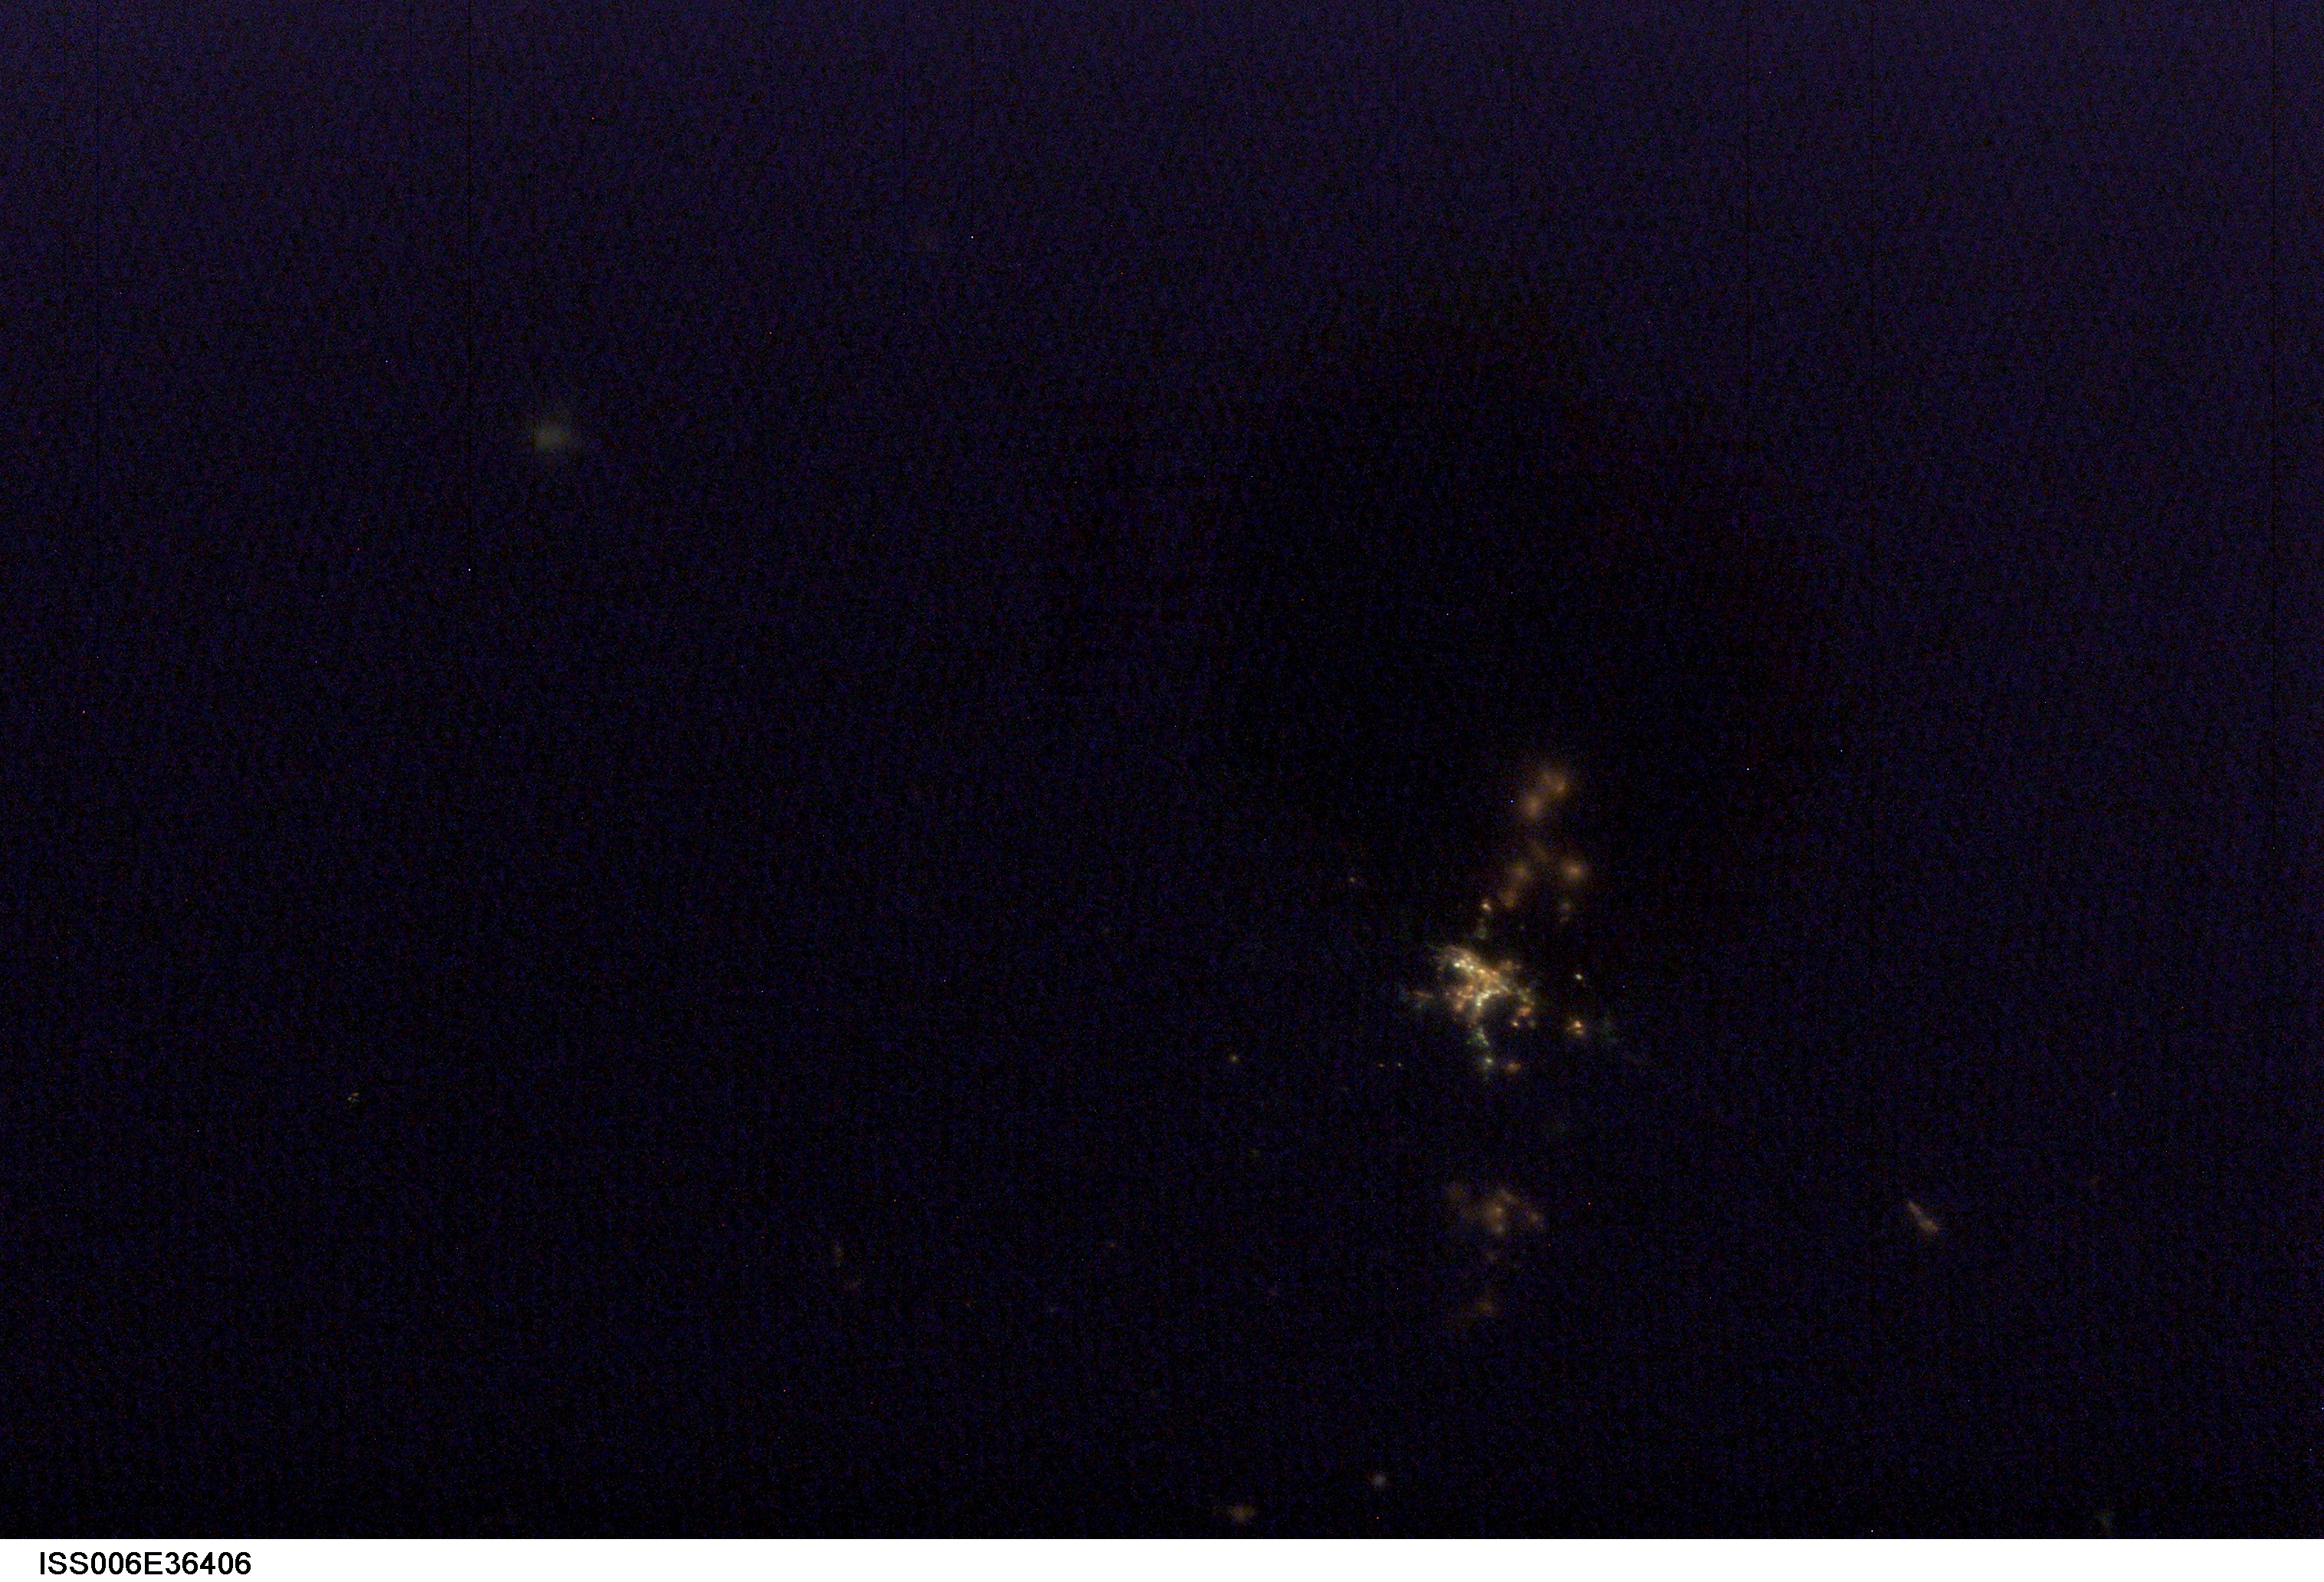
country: USA-WYOMING
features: DARK EARTHOBS
